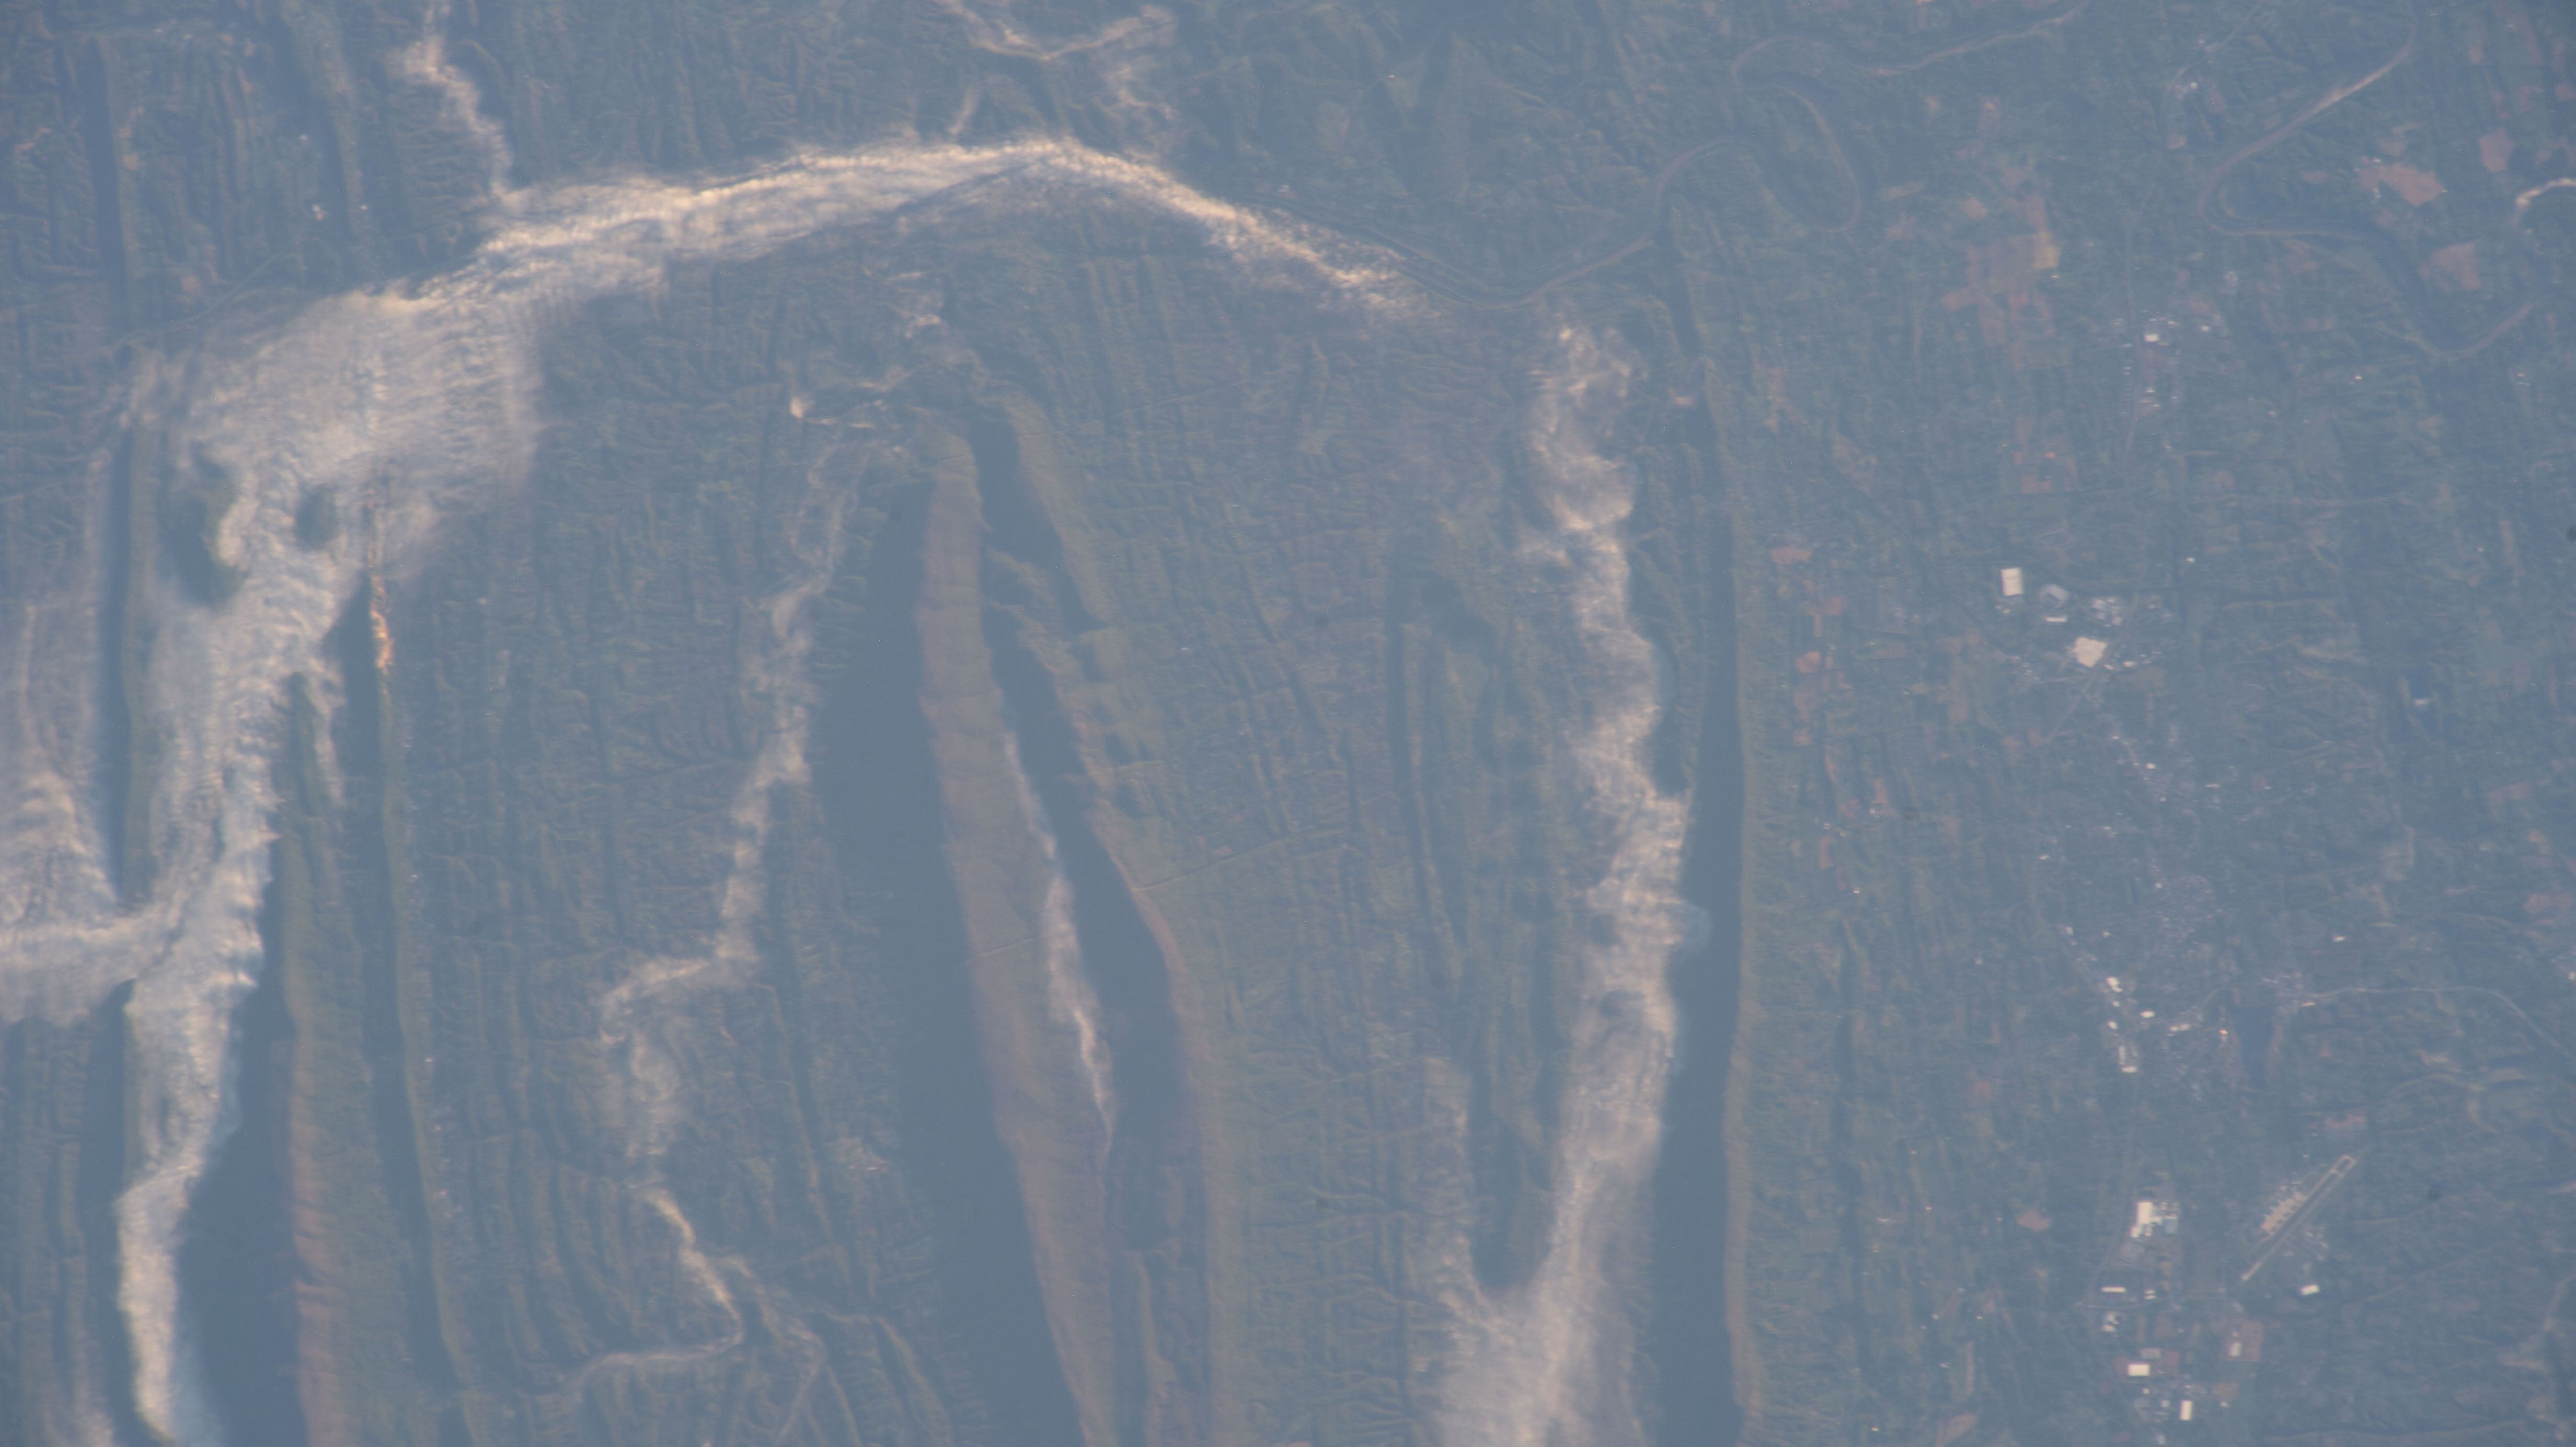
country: USA-WEST VIRGINIA
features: POTOMAC RIVER, SLEEPY CREEK WILDLIFE MANAGEMENT AREA, HEDGESVILLE, BIG POOL SLEEPY CREEK WILDLIFE MANAGEMENT AREA,WEST VIRGINIA
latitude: 39.5
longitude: -78.1
